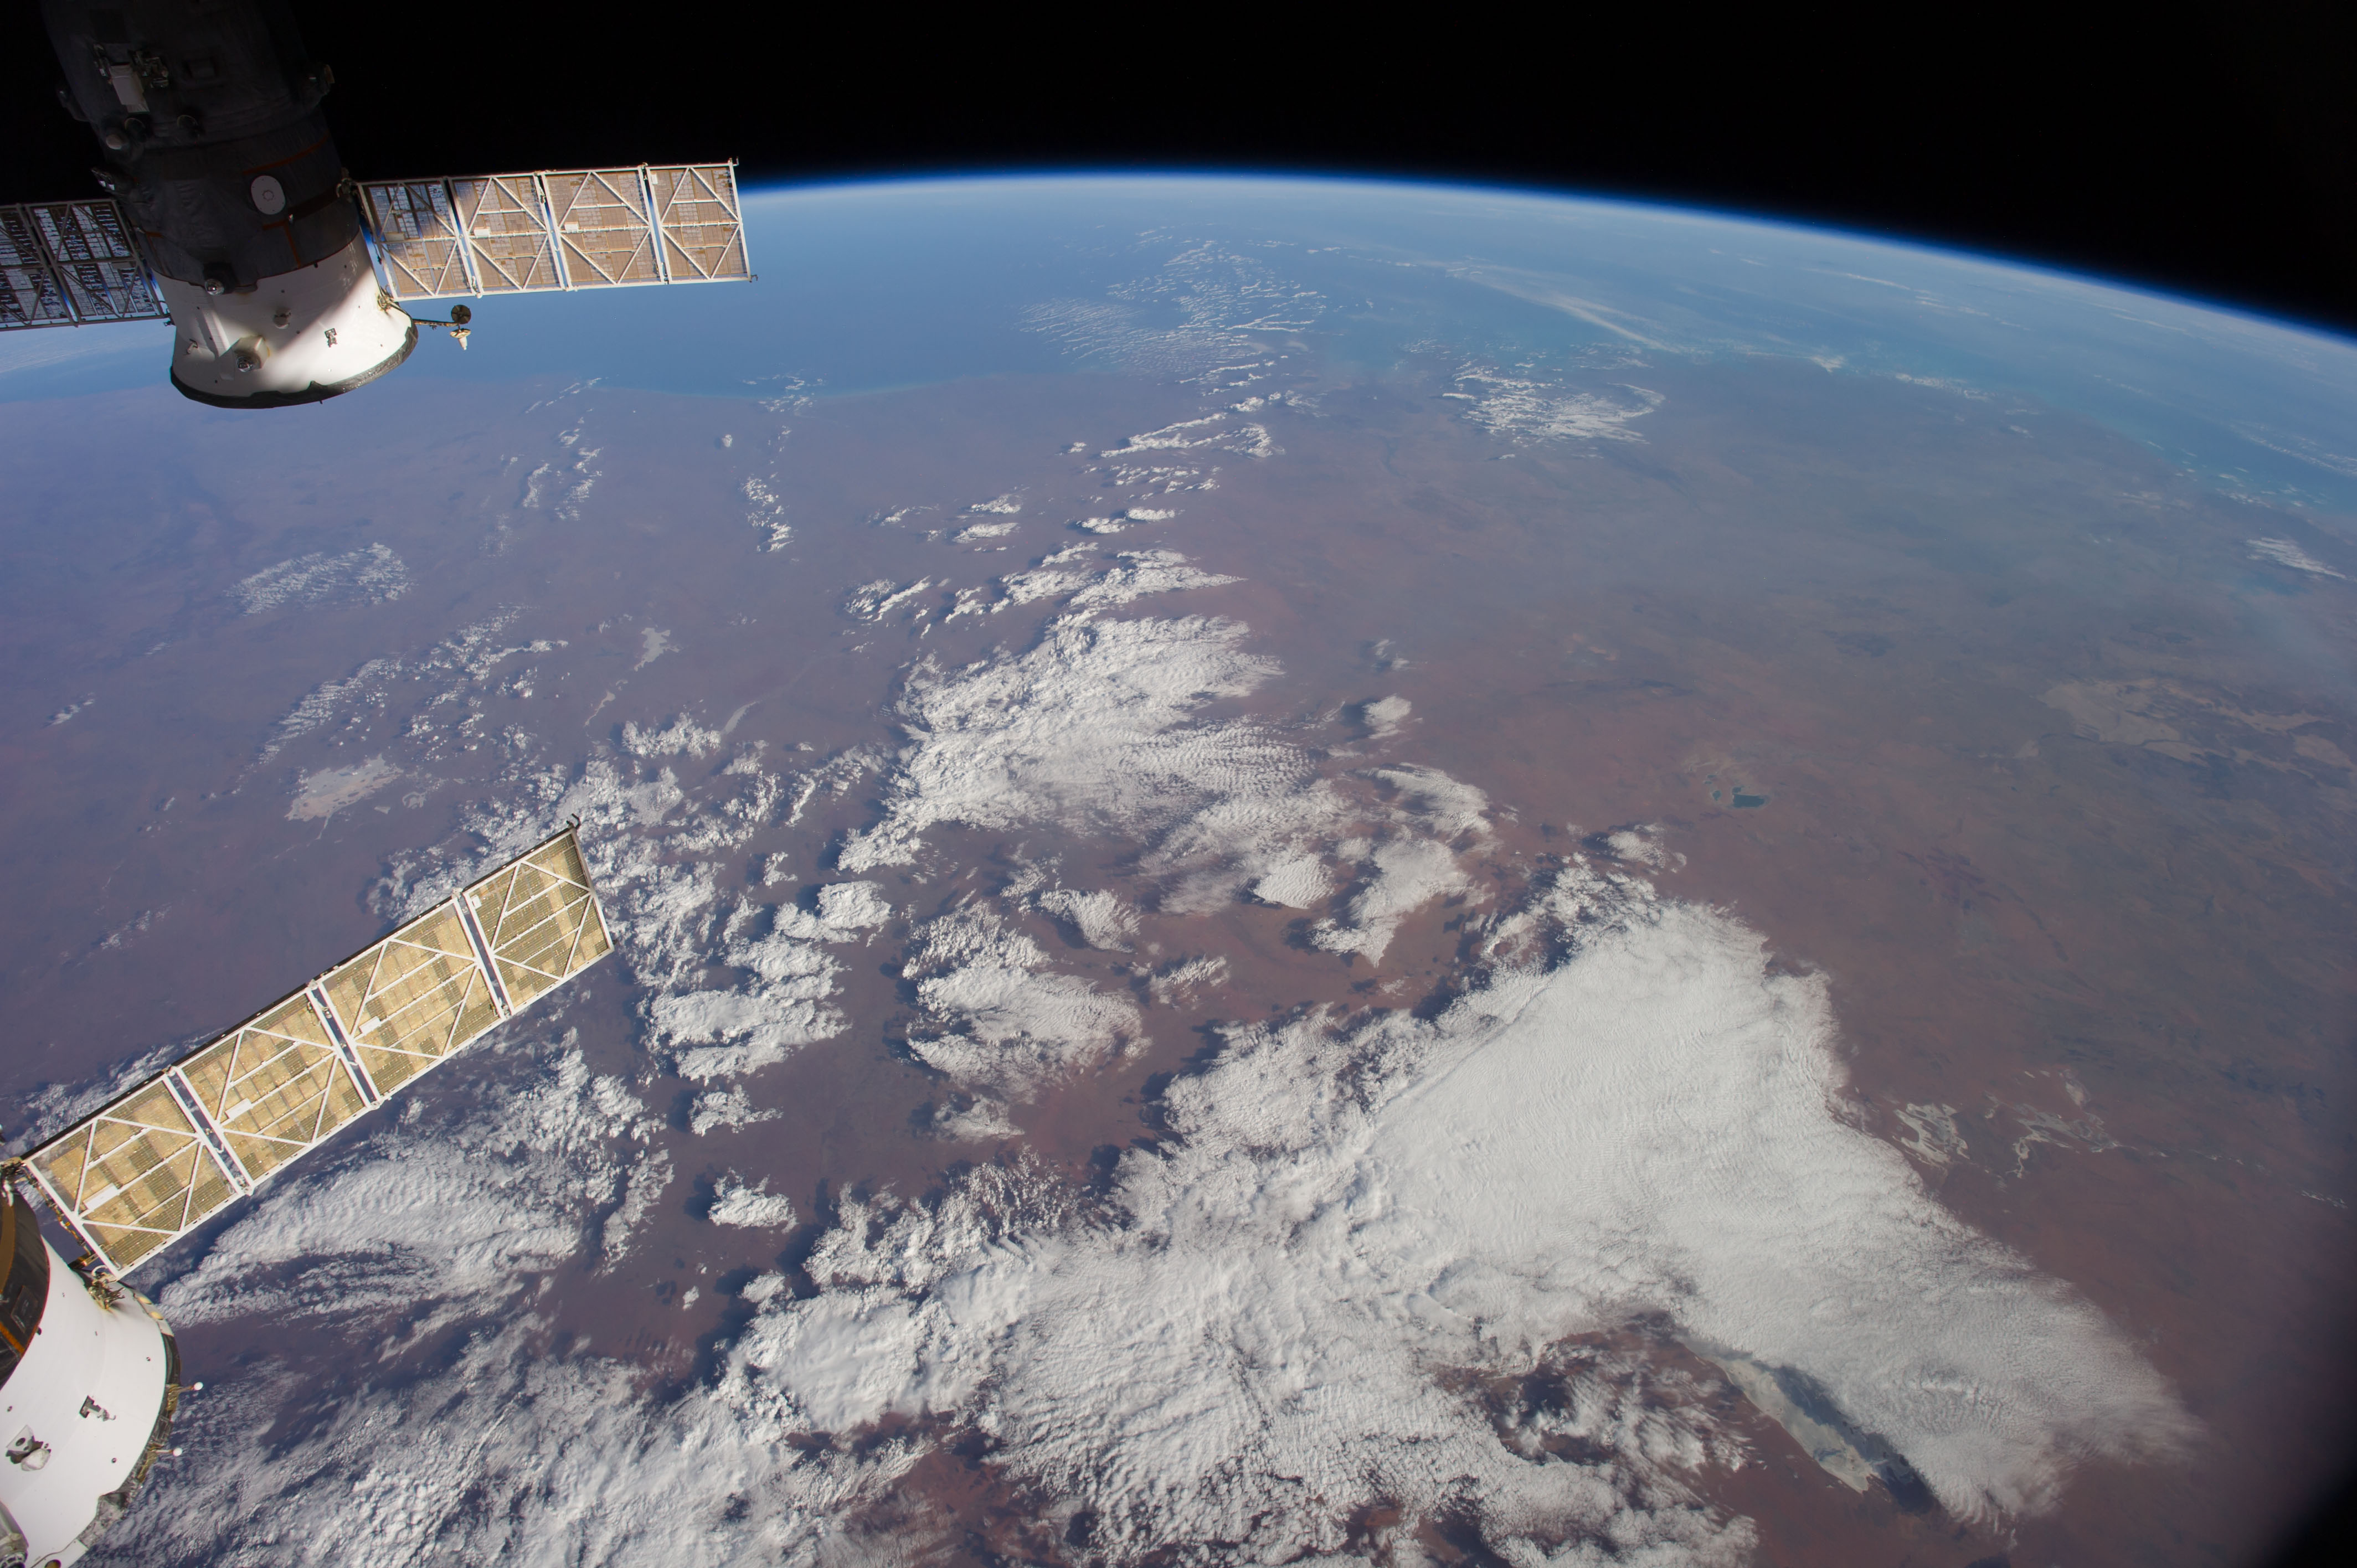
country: AUSTRALIA-WA
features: INDIAN O., L. GREGORY, L. MACKAY, GREAT SANDY DES., ATMOSPHERIC LIMB
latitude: -21.5
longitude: 125.5
